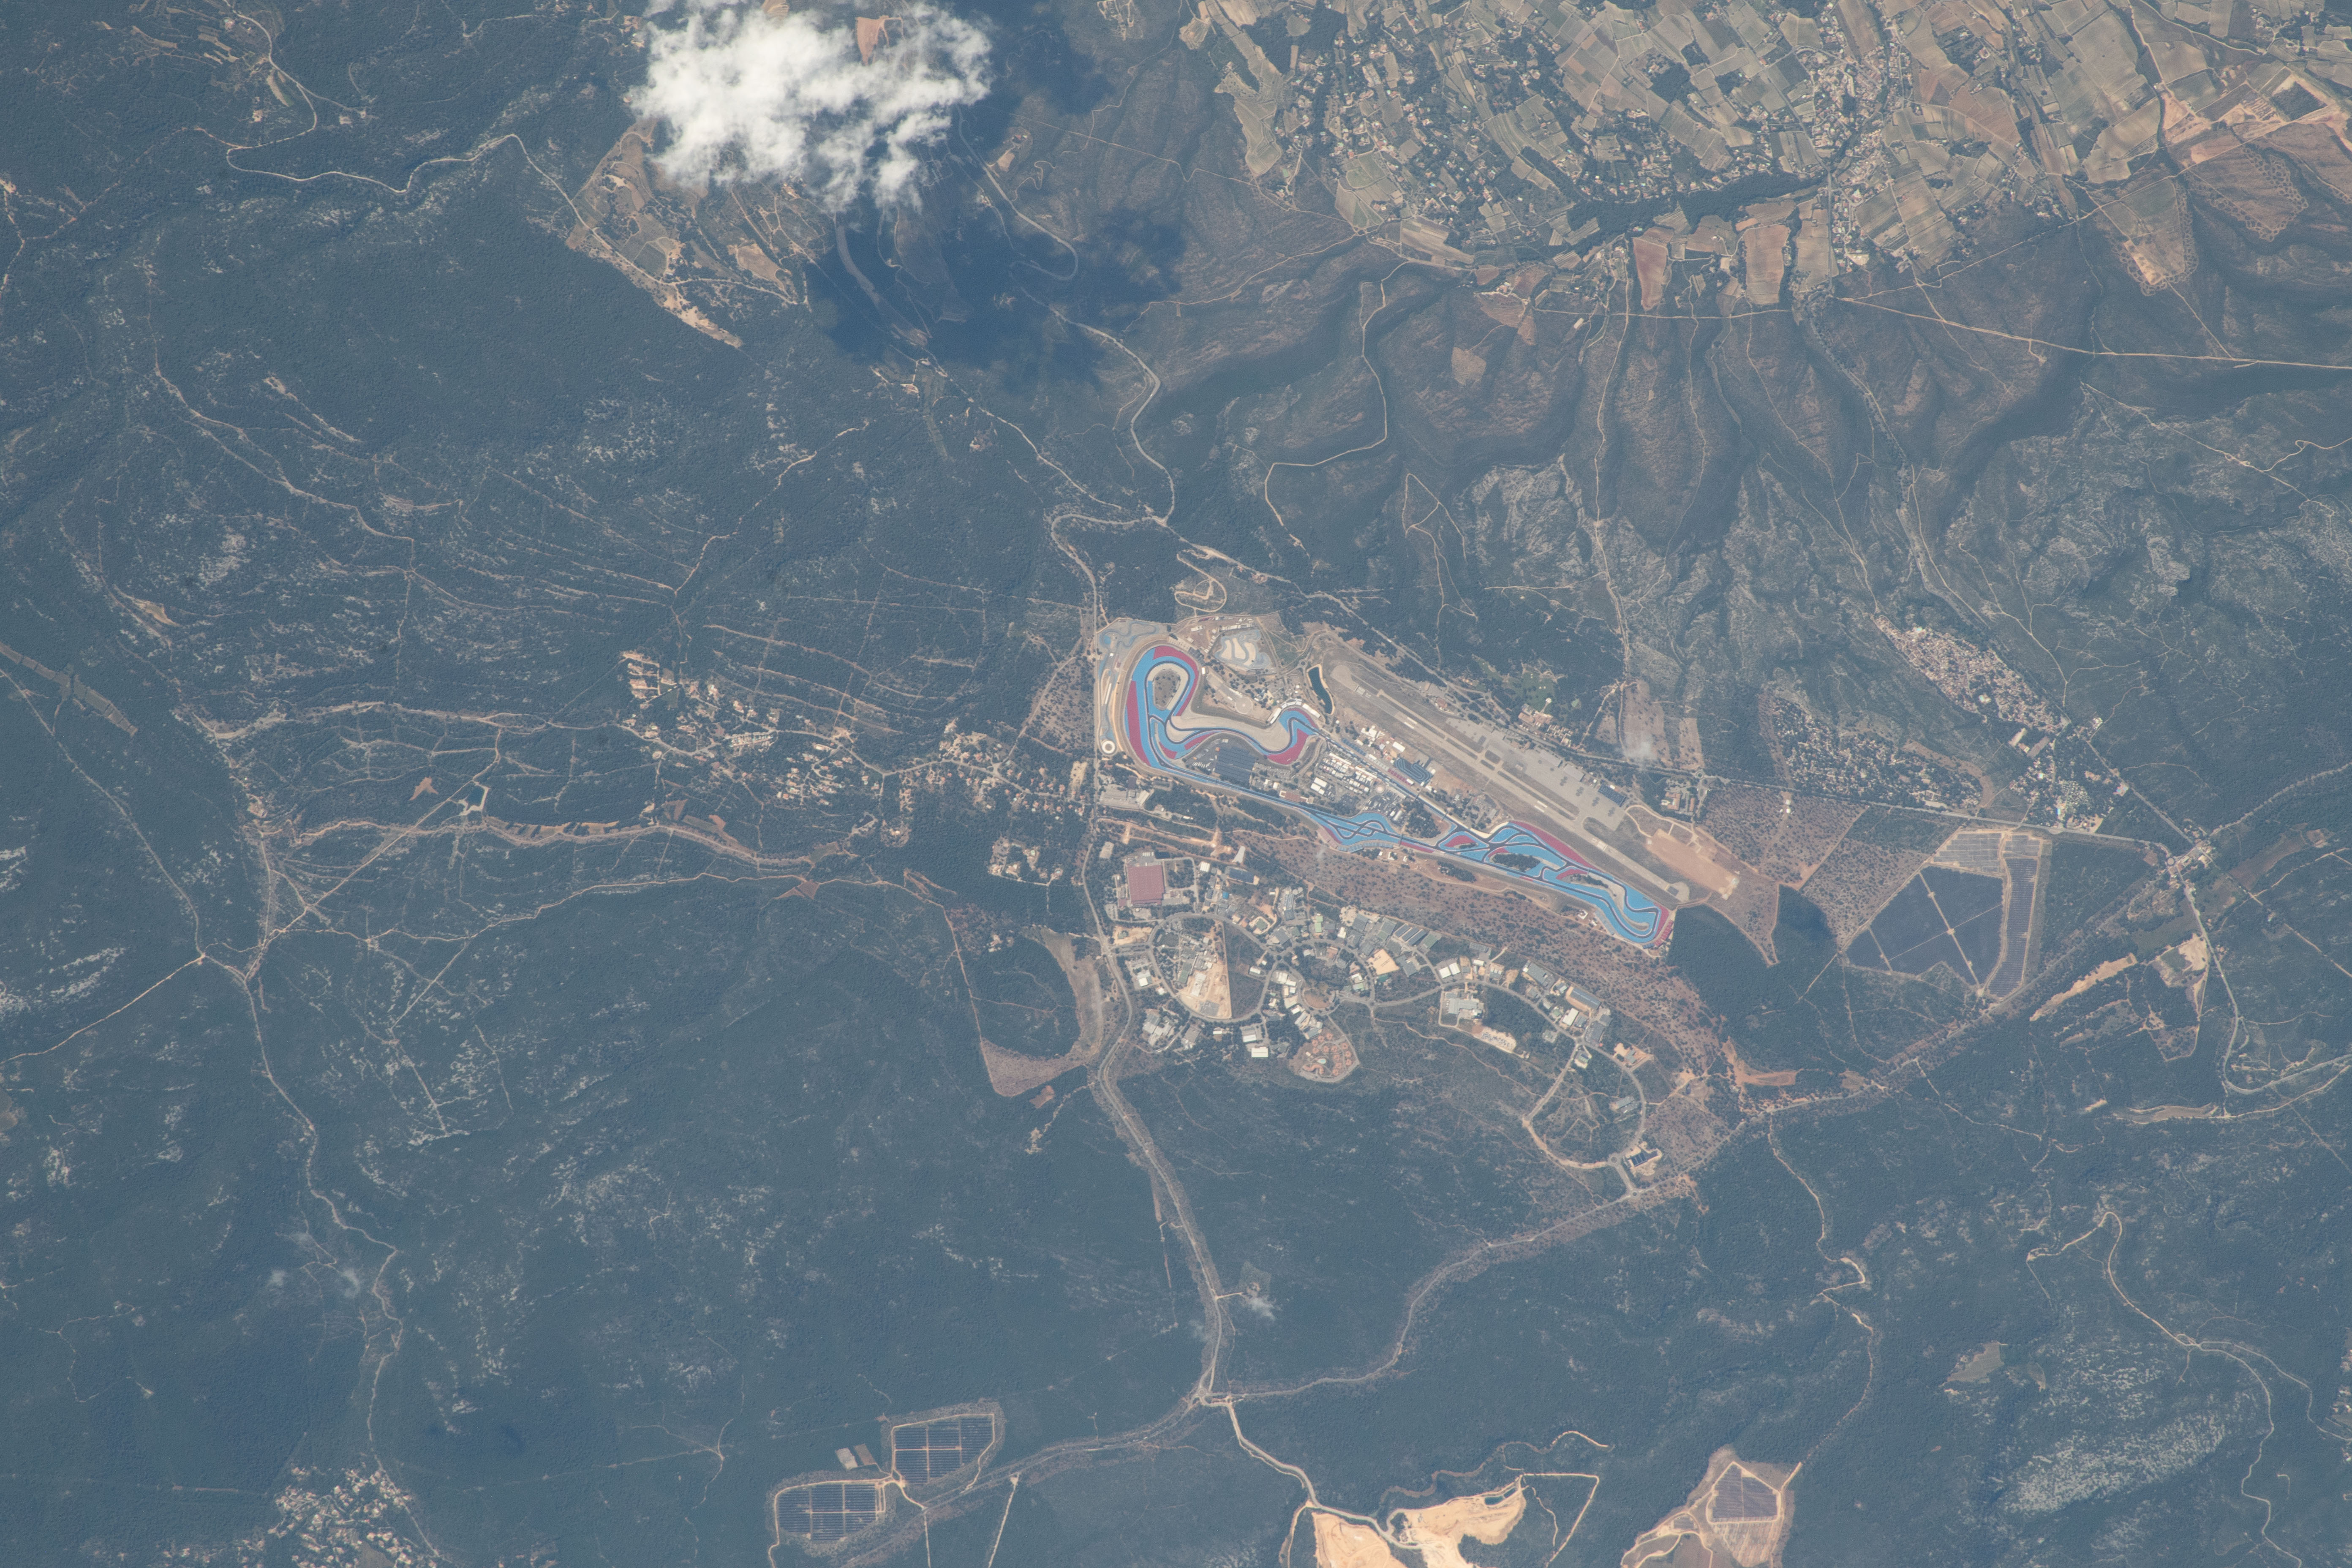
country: FRANCE
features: BOIS SOLEIL, AEROPORT INTERNATIONAL DU CASTELLET
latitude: 43.2
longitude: 5.8
